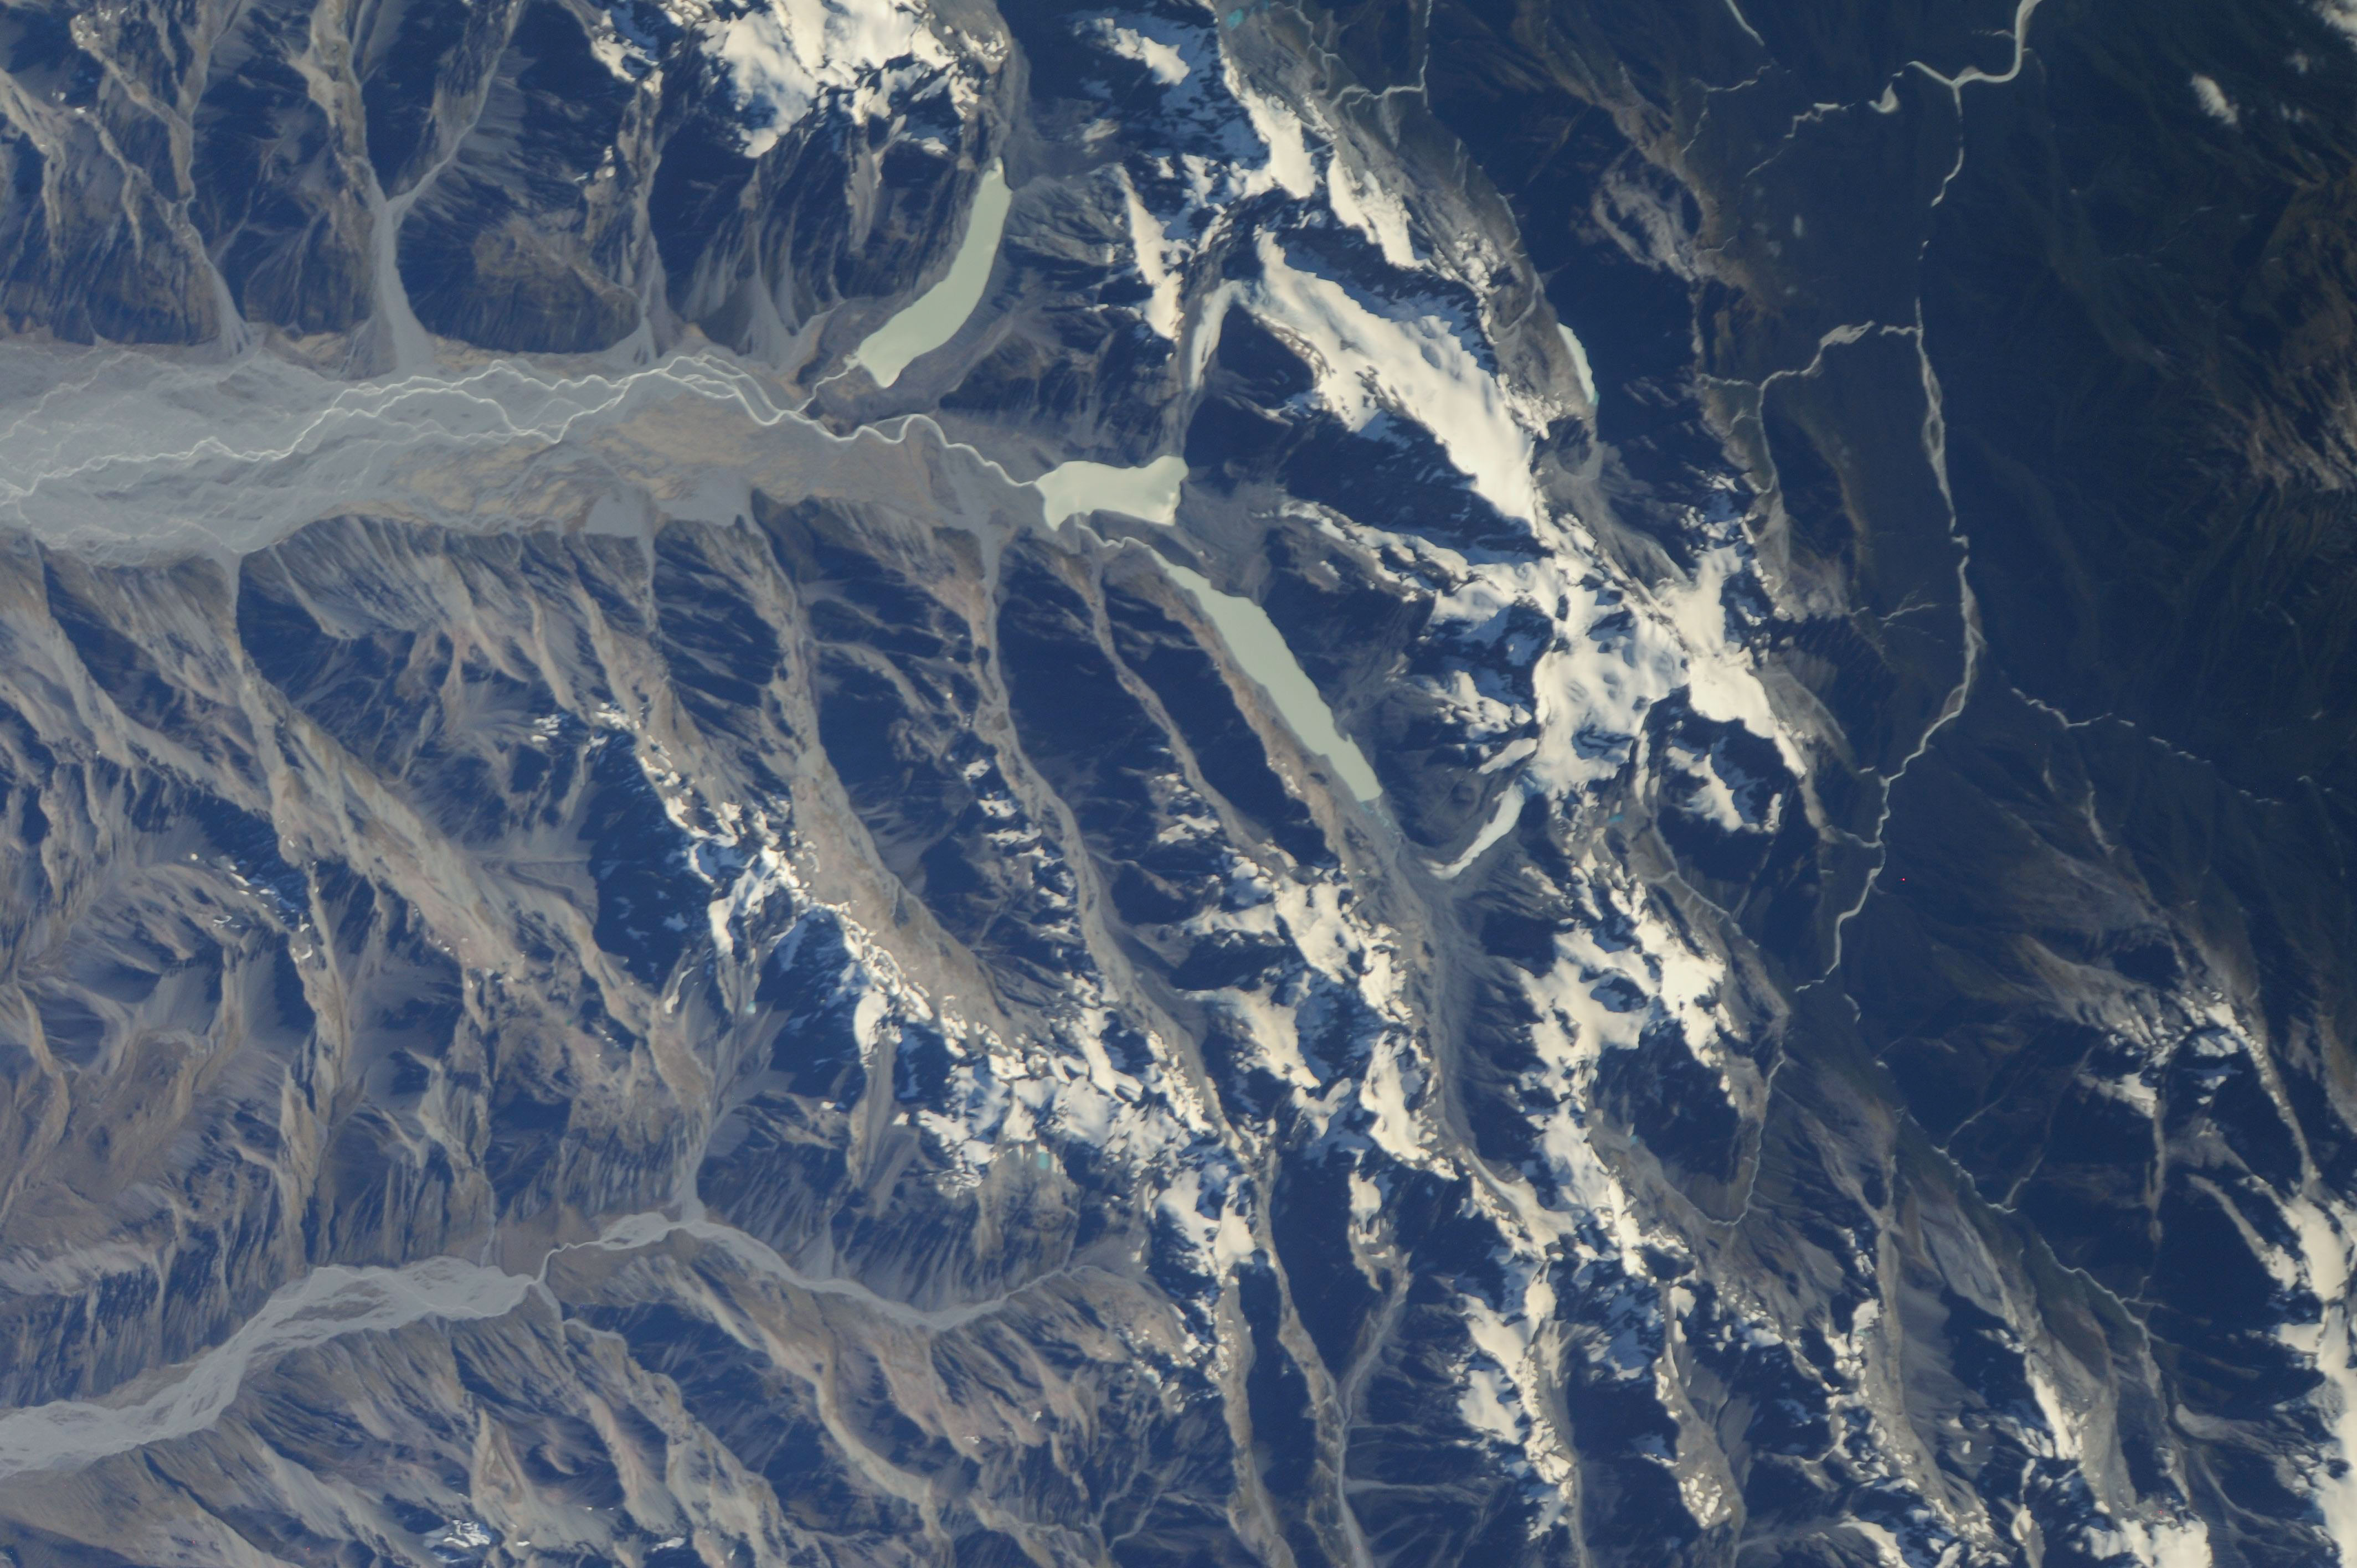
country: NEW_ZEALAND-SI
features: MOUNT ARROWSMITH, MOUNT COOK NATIONAL PARK, MOUNT COOK, MOUNT D'ARCHIAC, MOUNT SIBBALD, THE THUMBS
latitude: -43.5
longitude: 170.5
